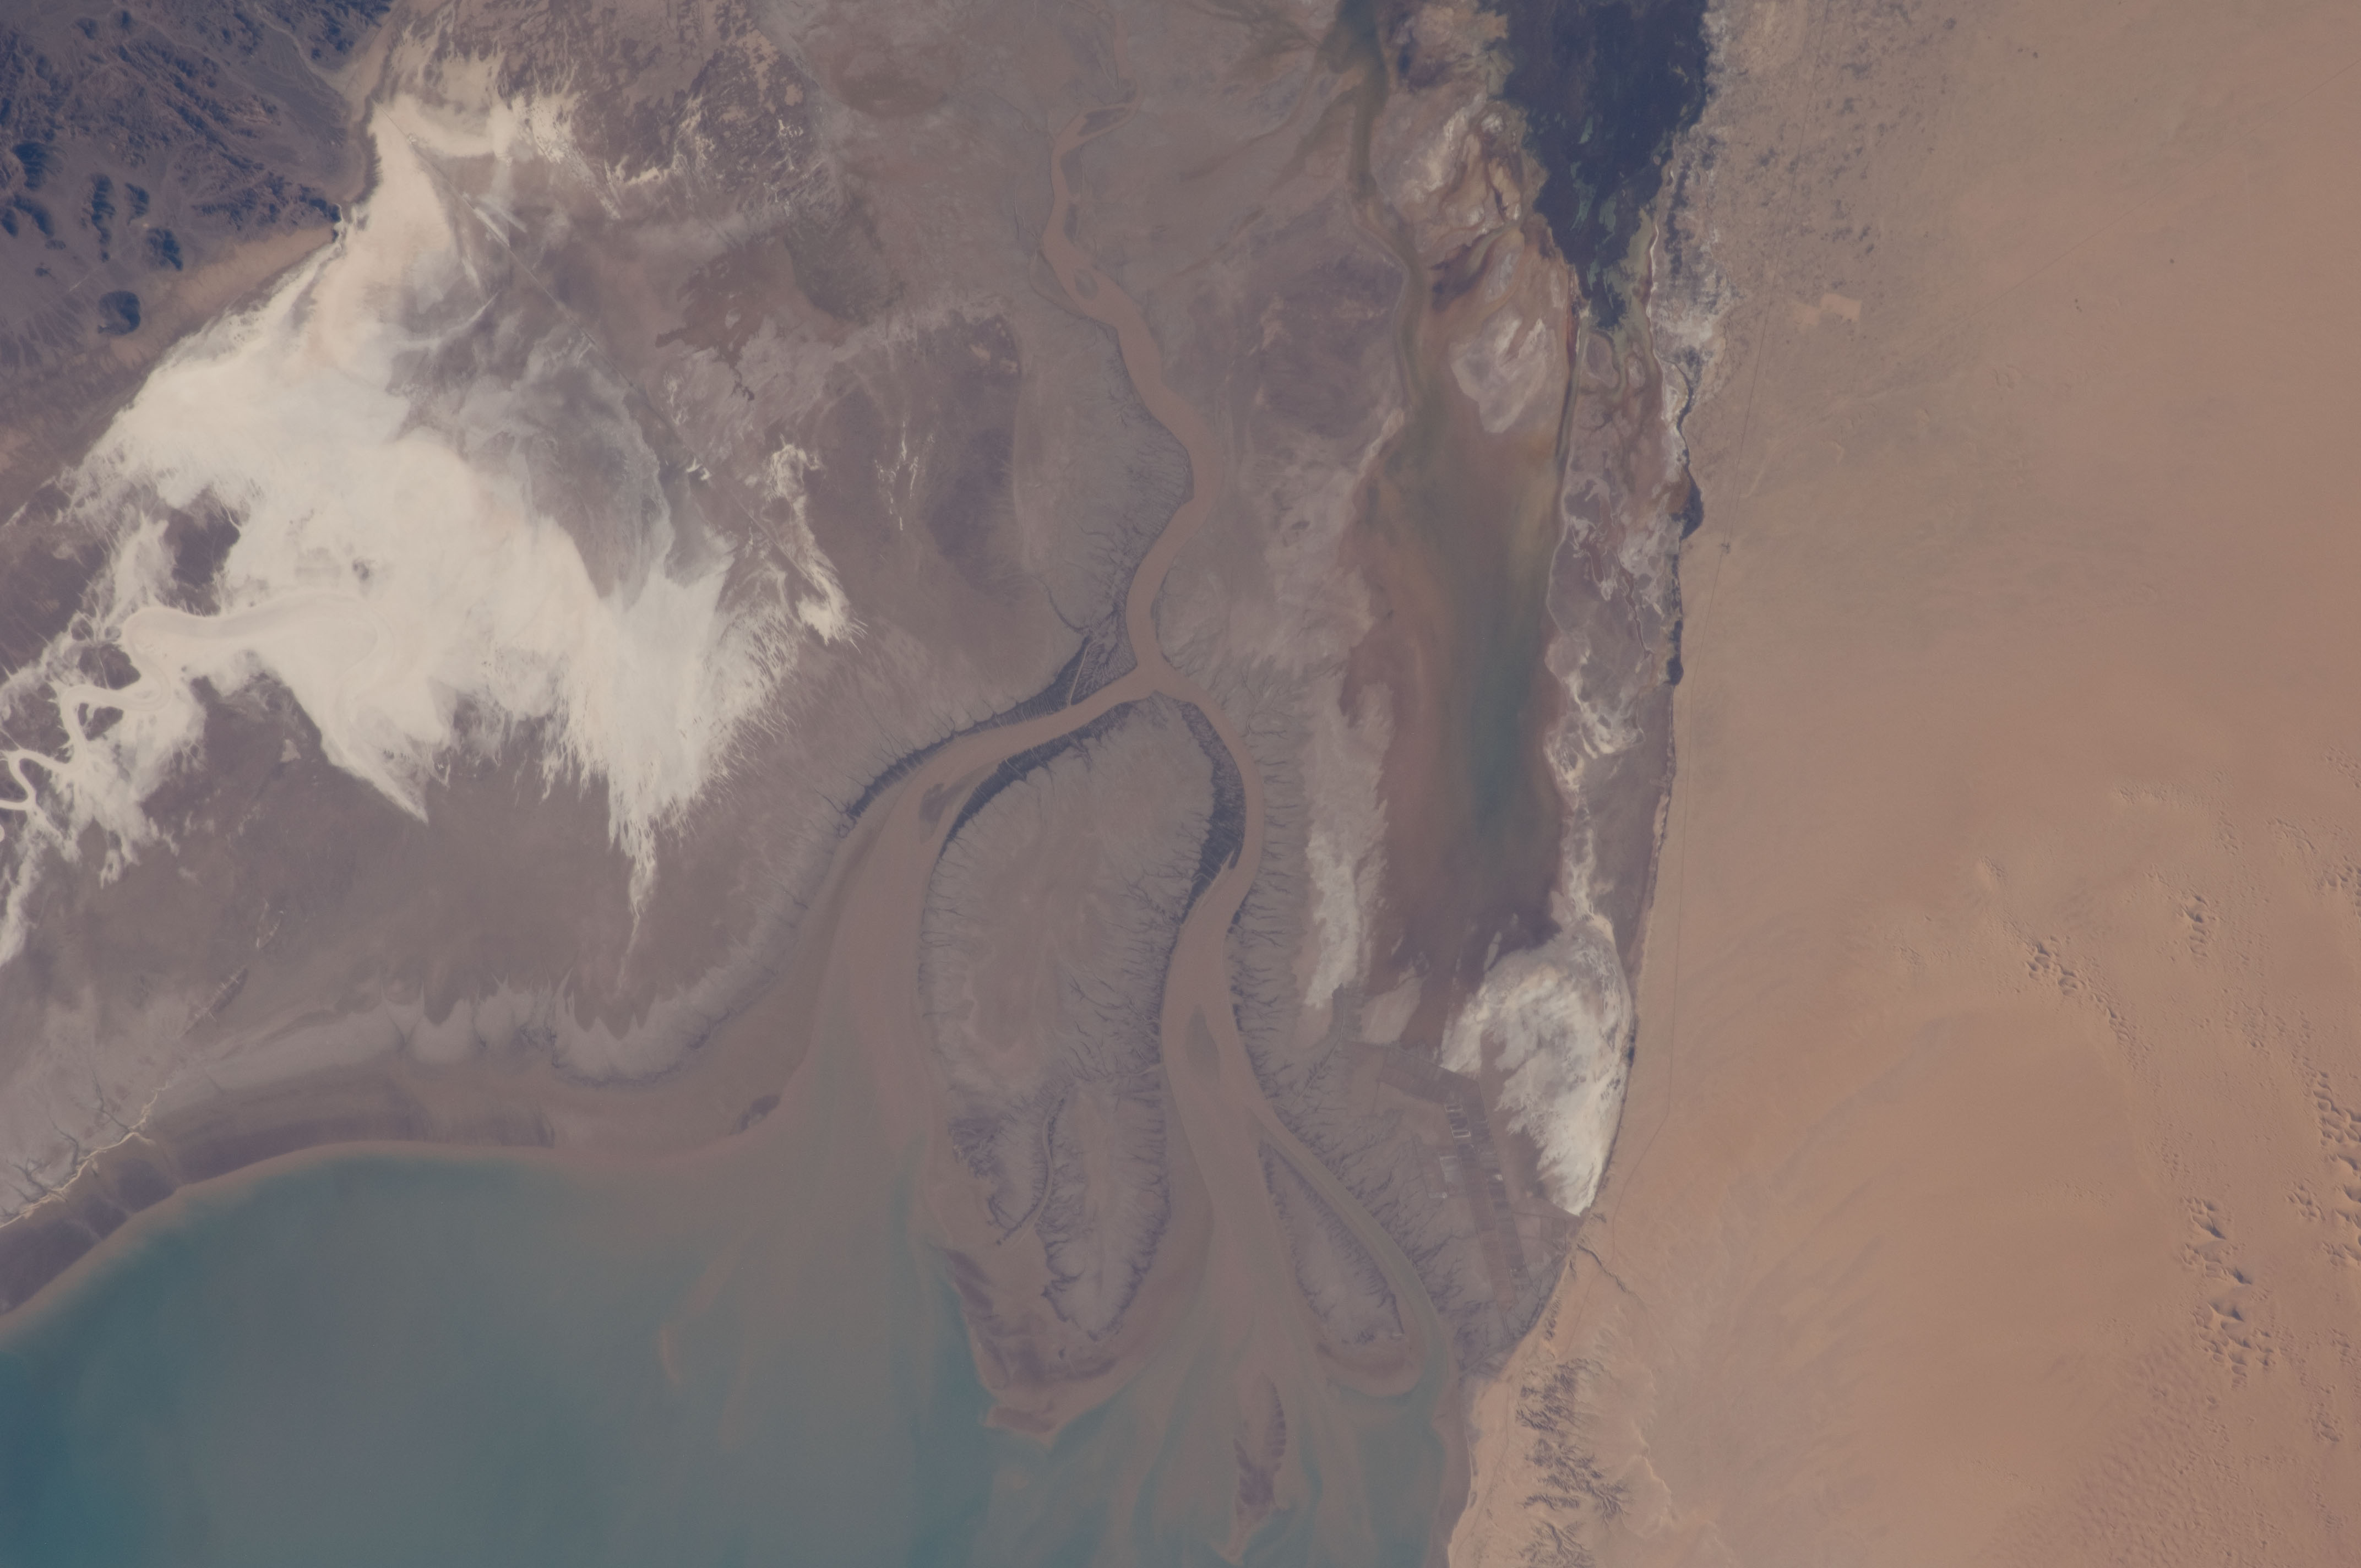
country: MEXICO
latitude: 31.8
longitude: -114.8
